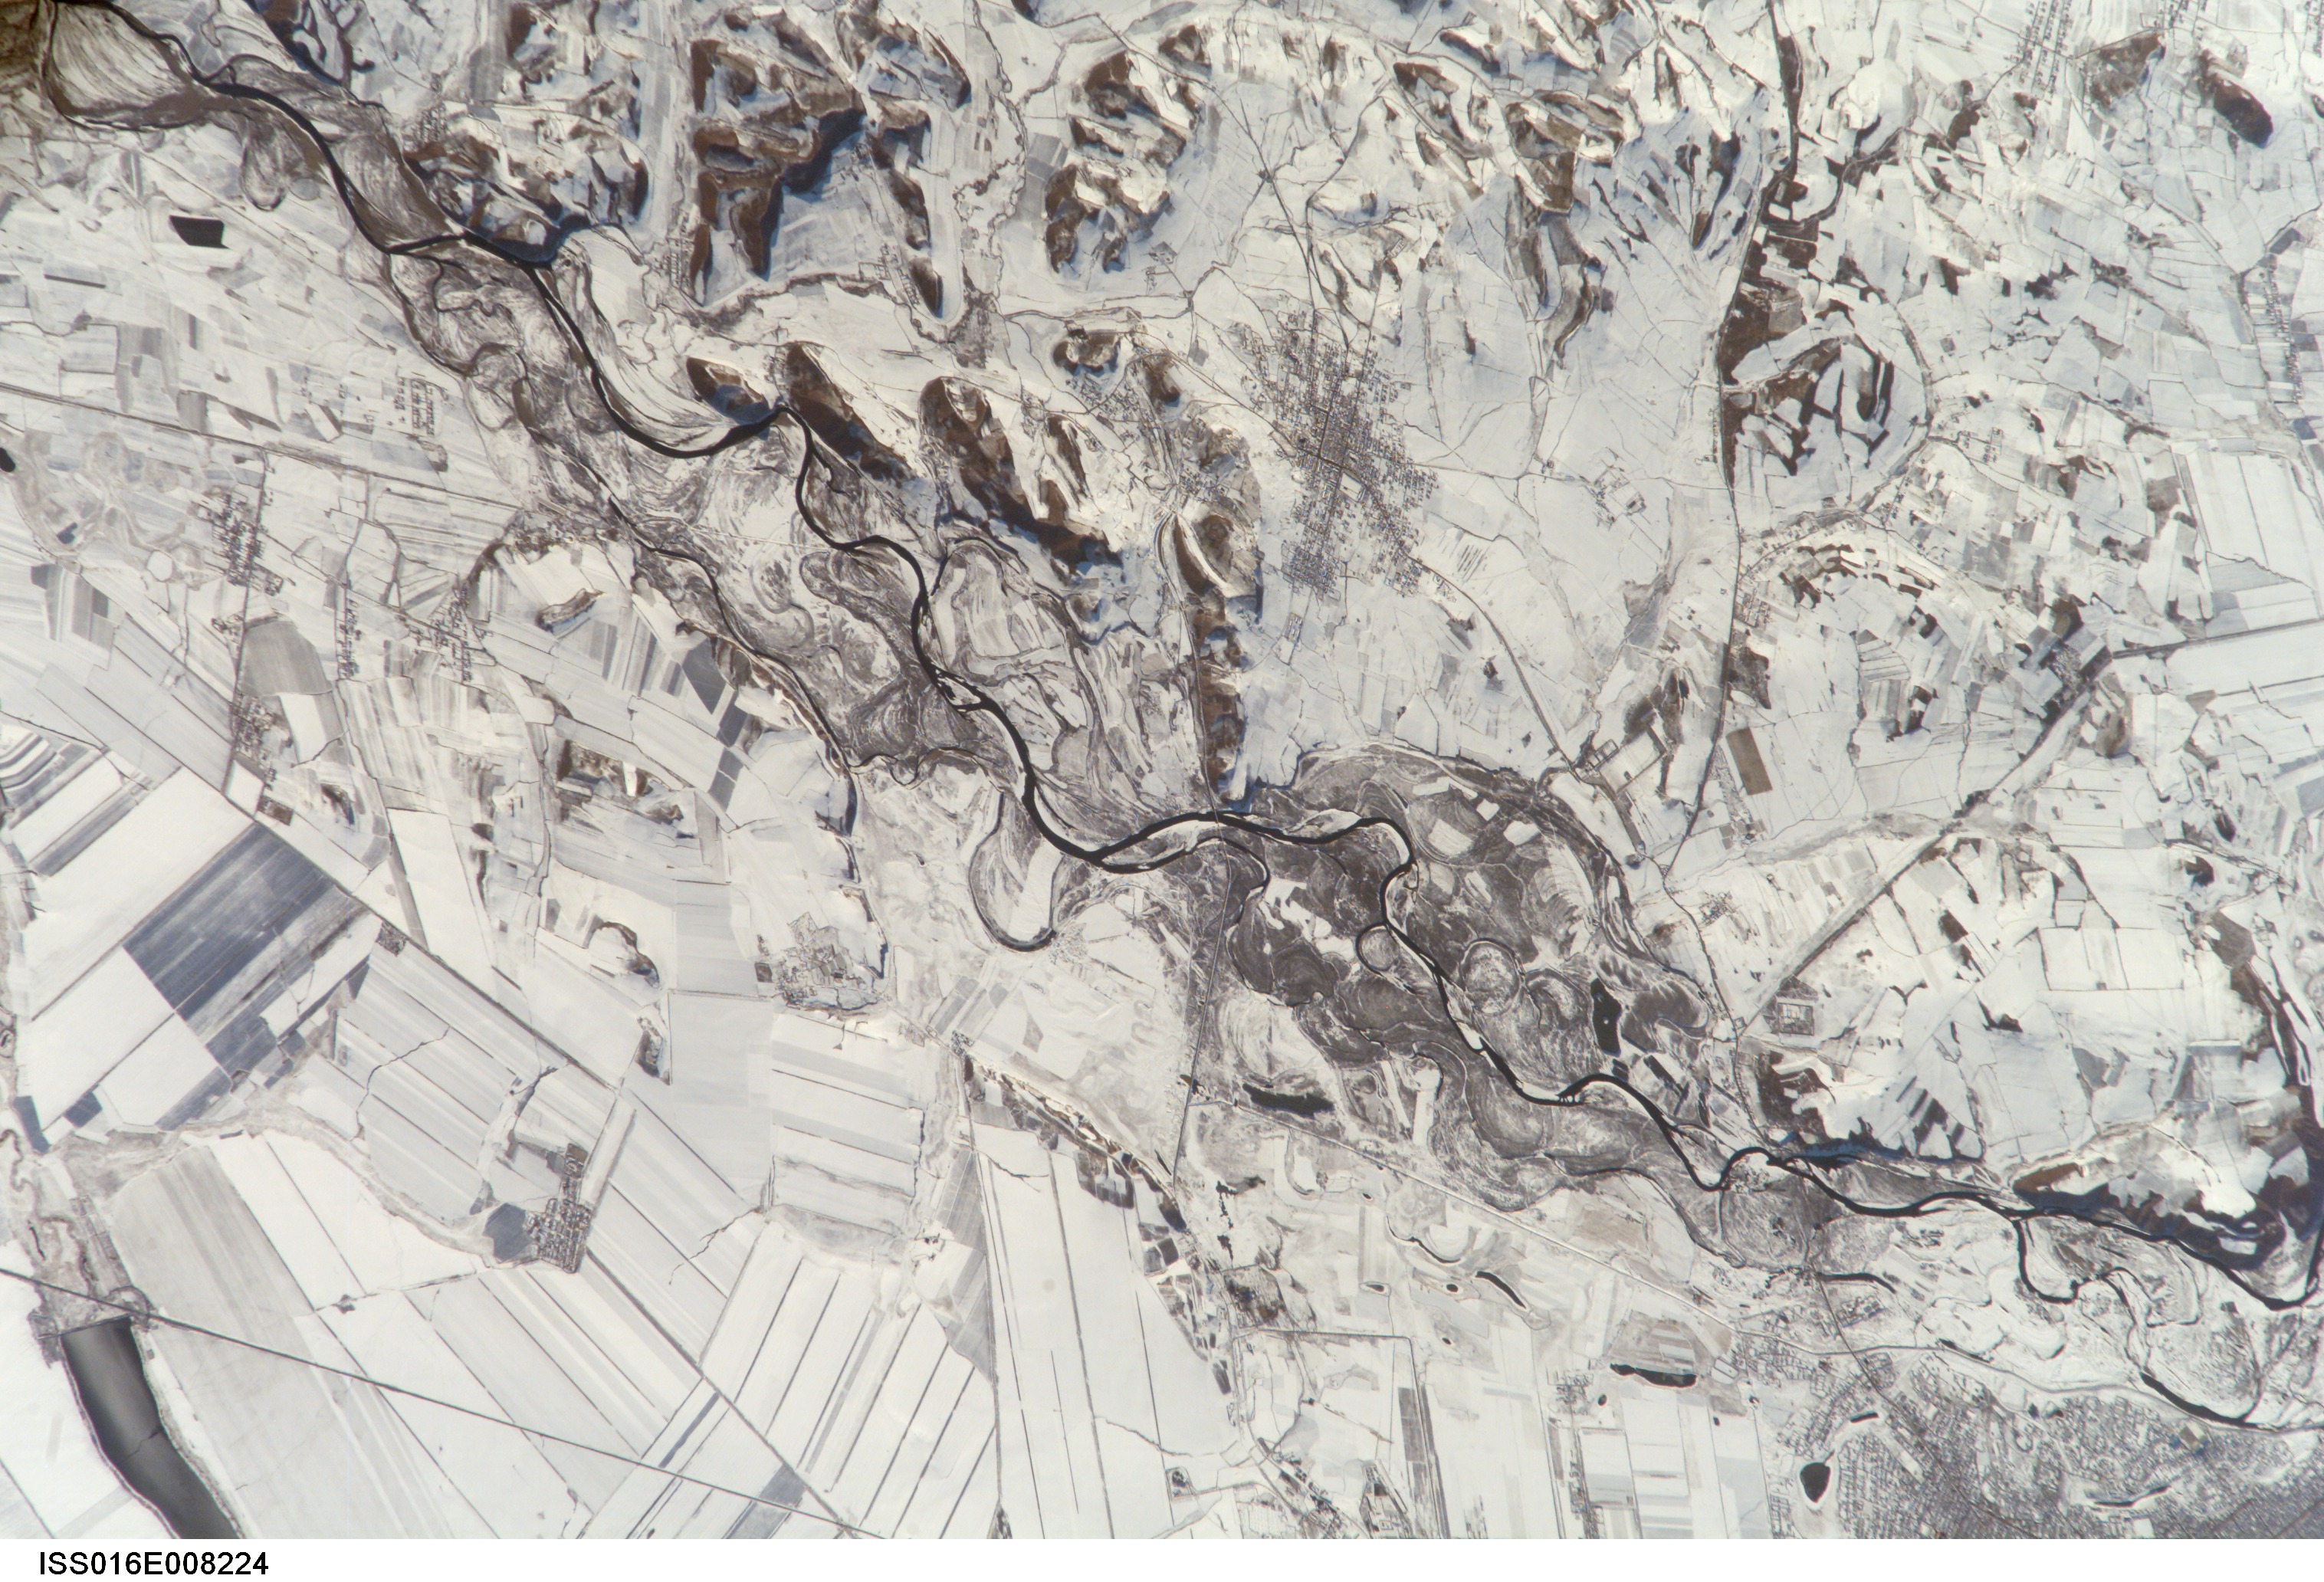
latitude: 49.7
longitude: 124.6
